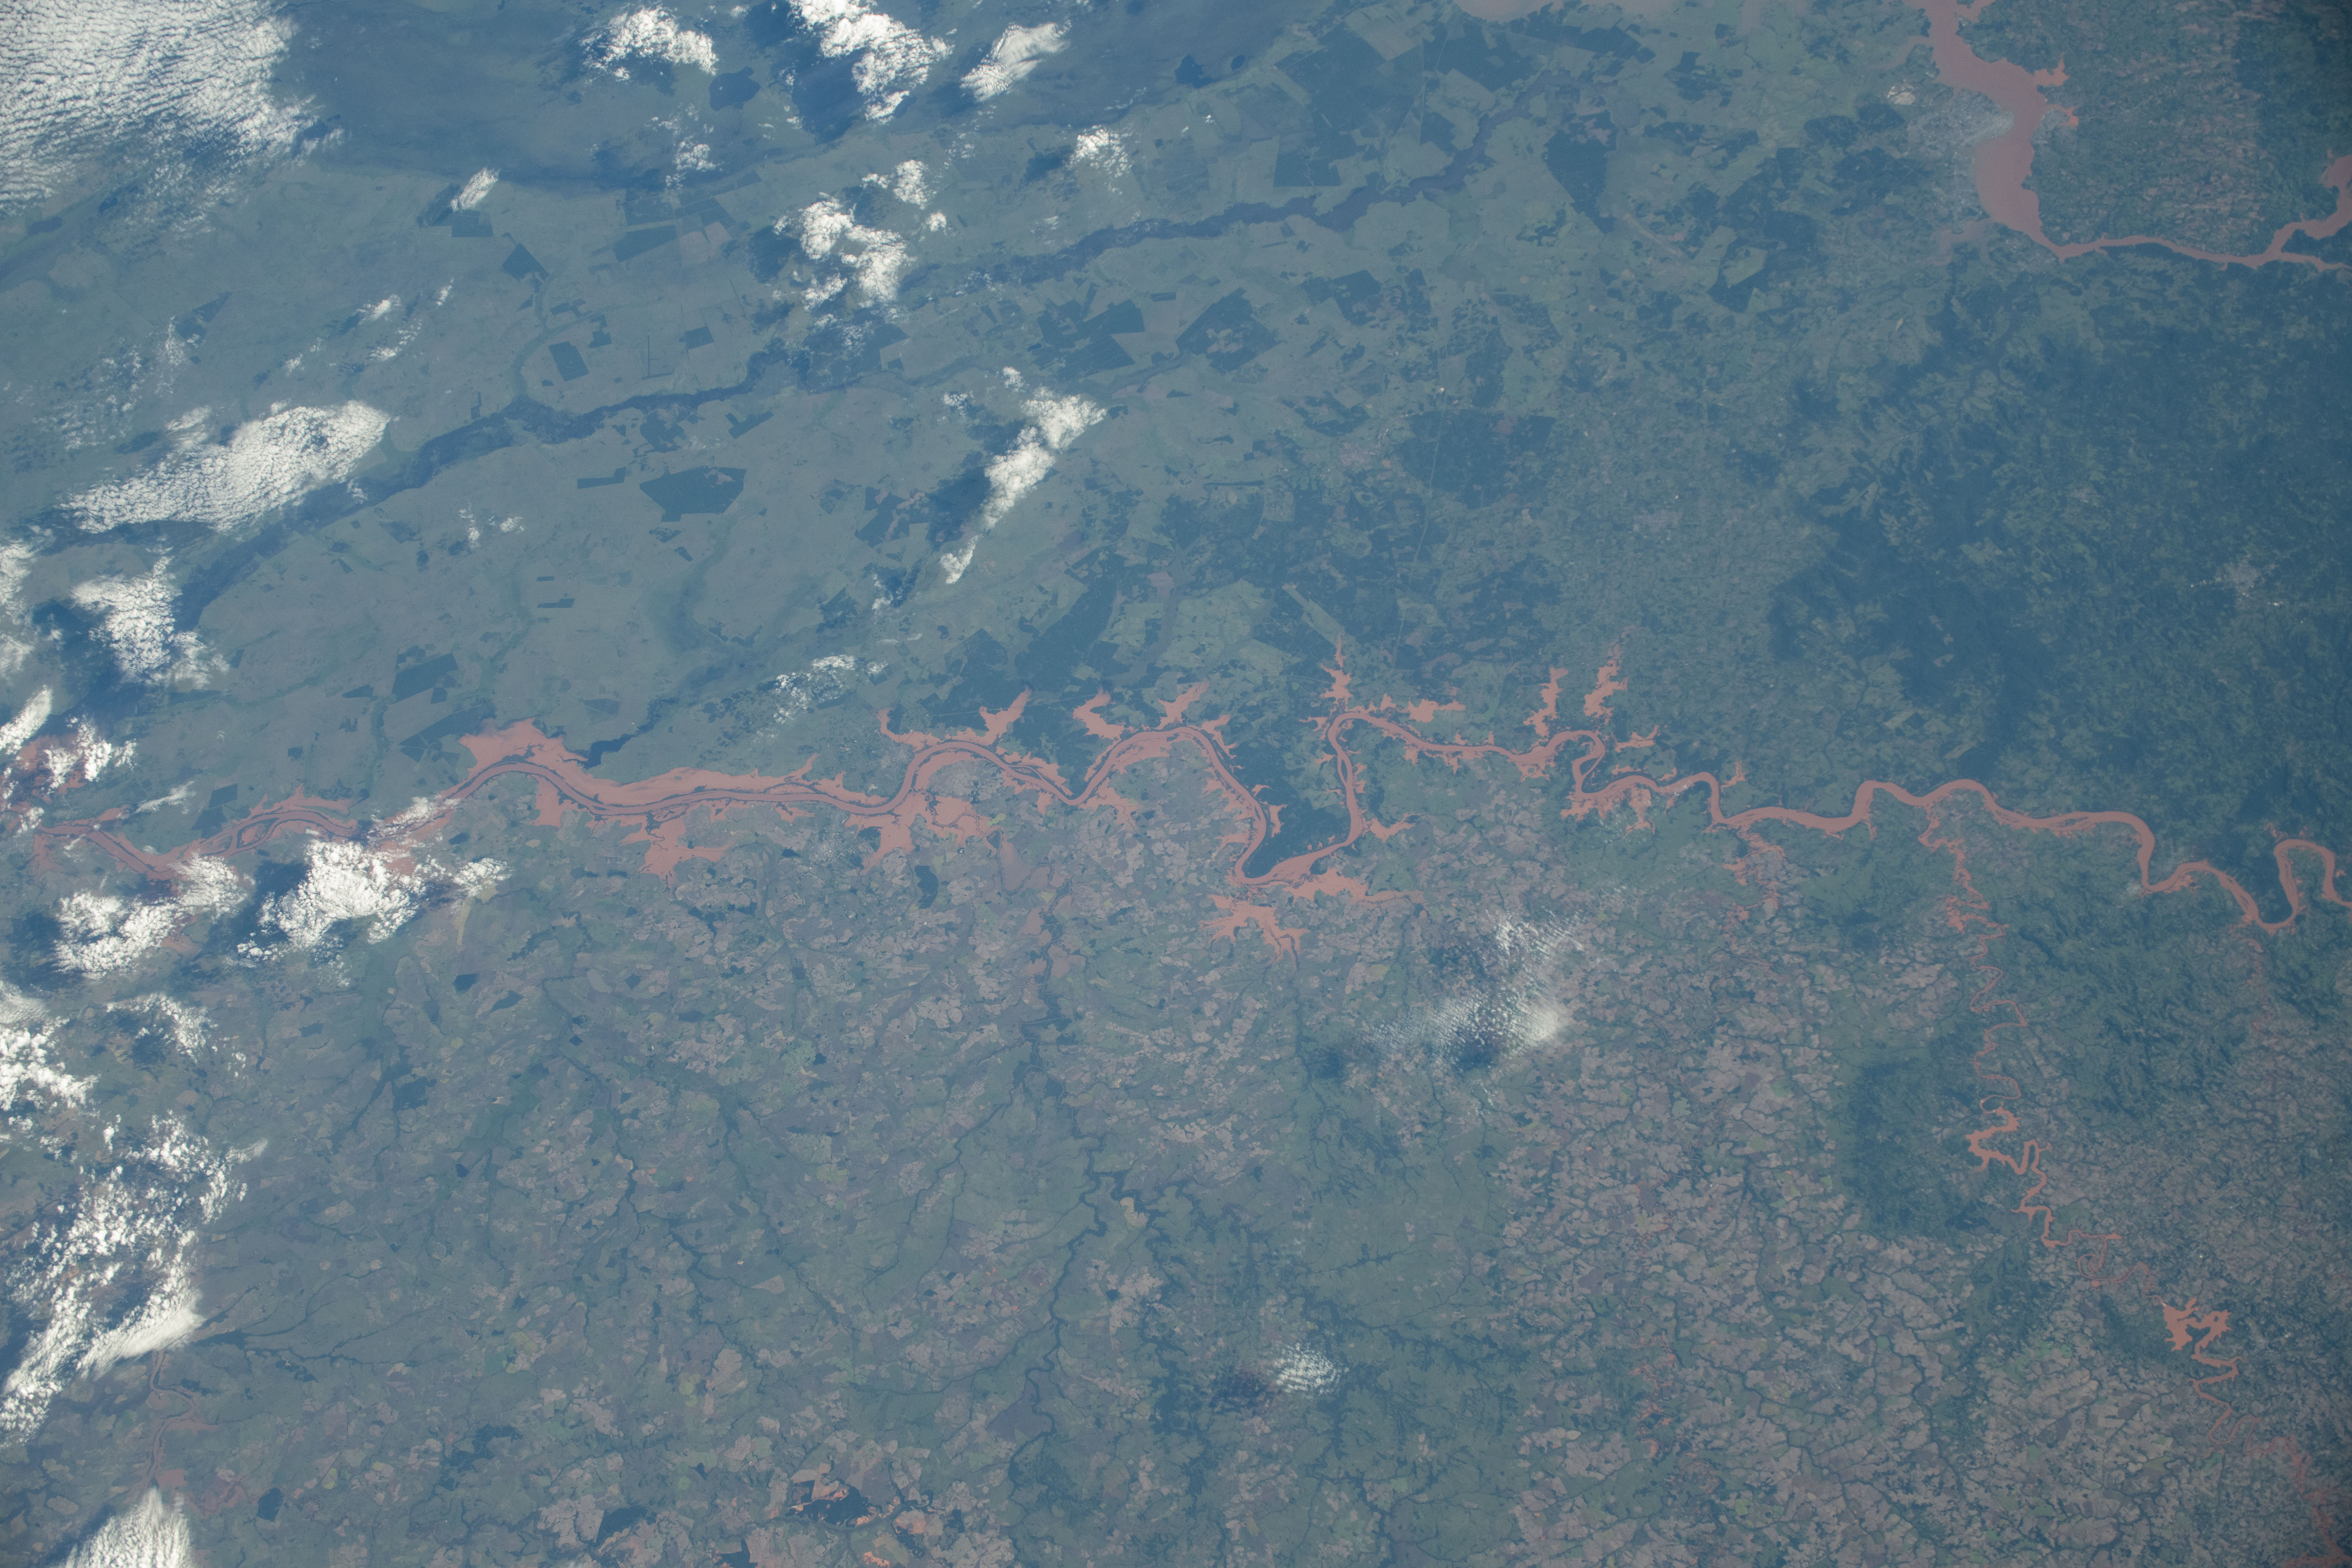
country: BRAZIL
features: URUGUAY RIVER, SAO BORJA, GARRUCHOS, HORMIGUERO
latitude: -28.4
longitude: -55.8
